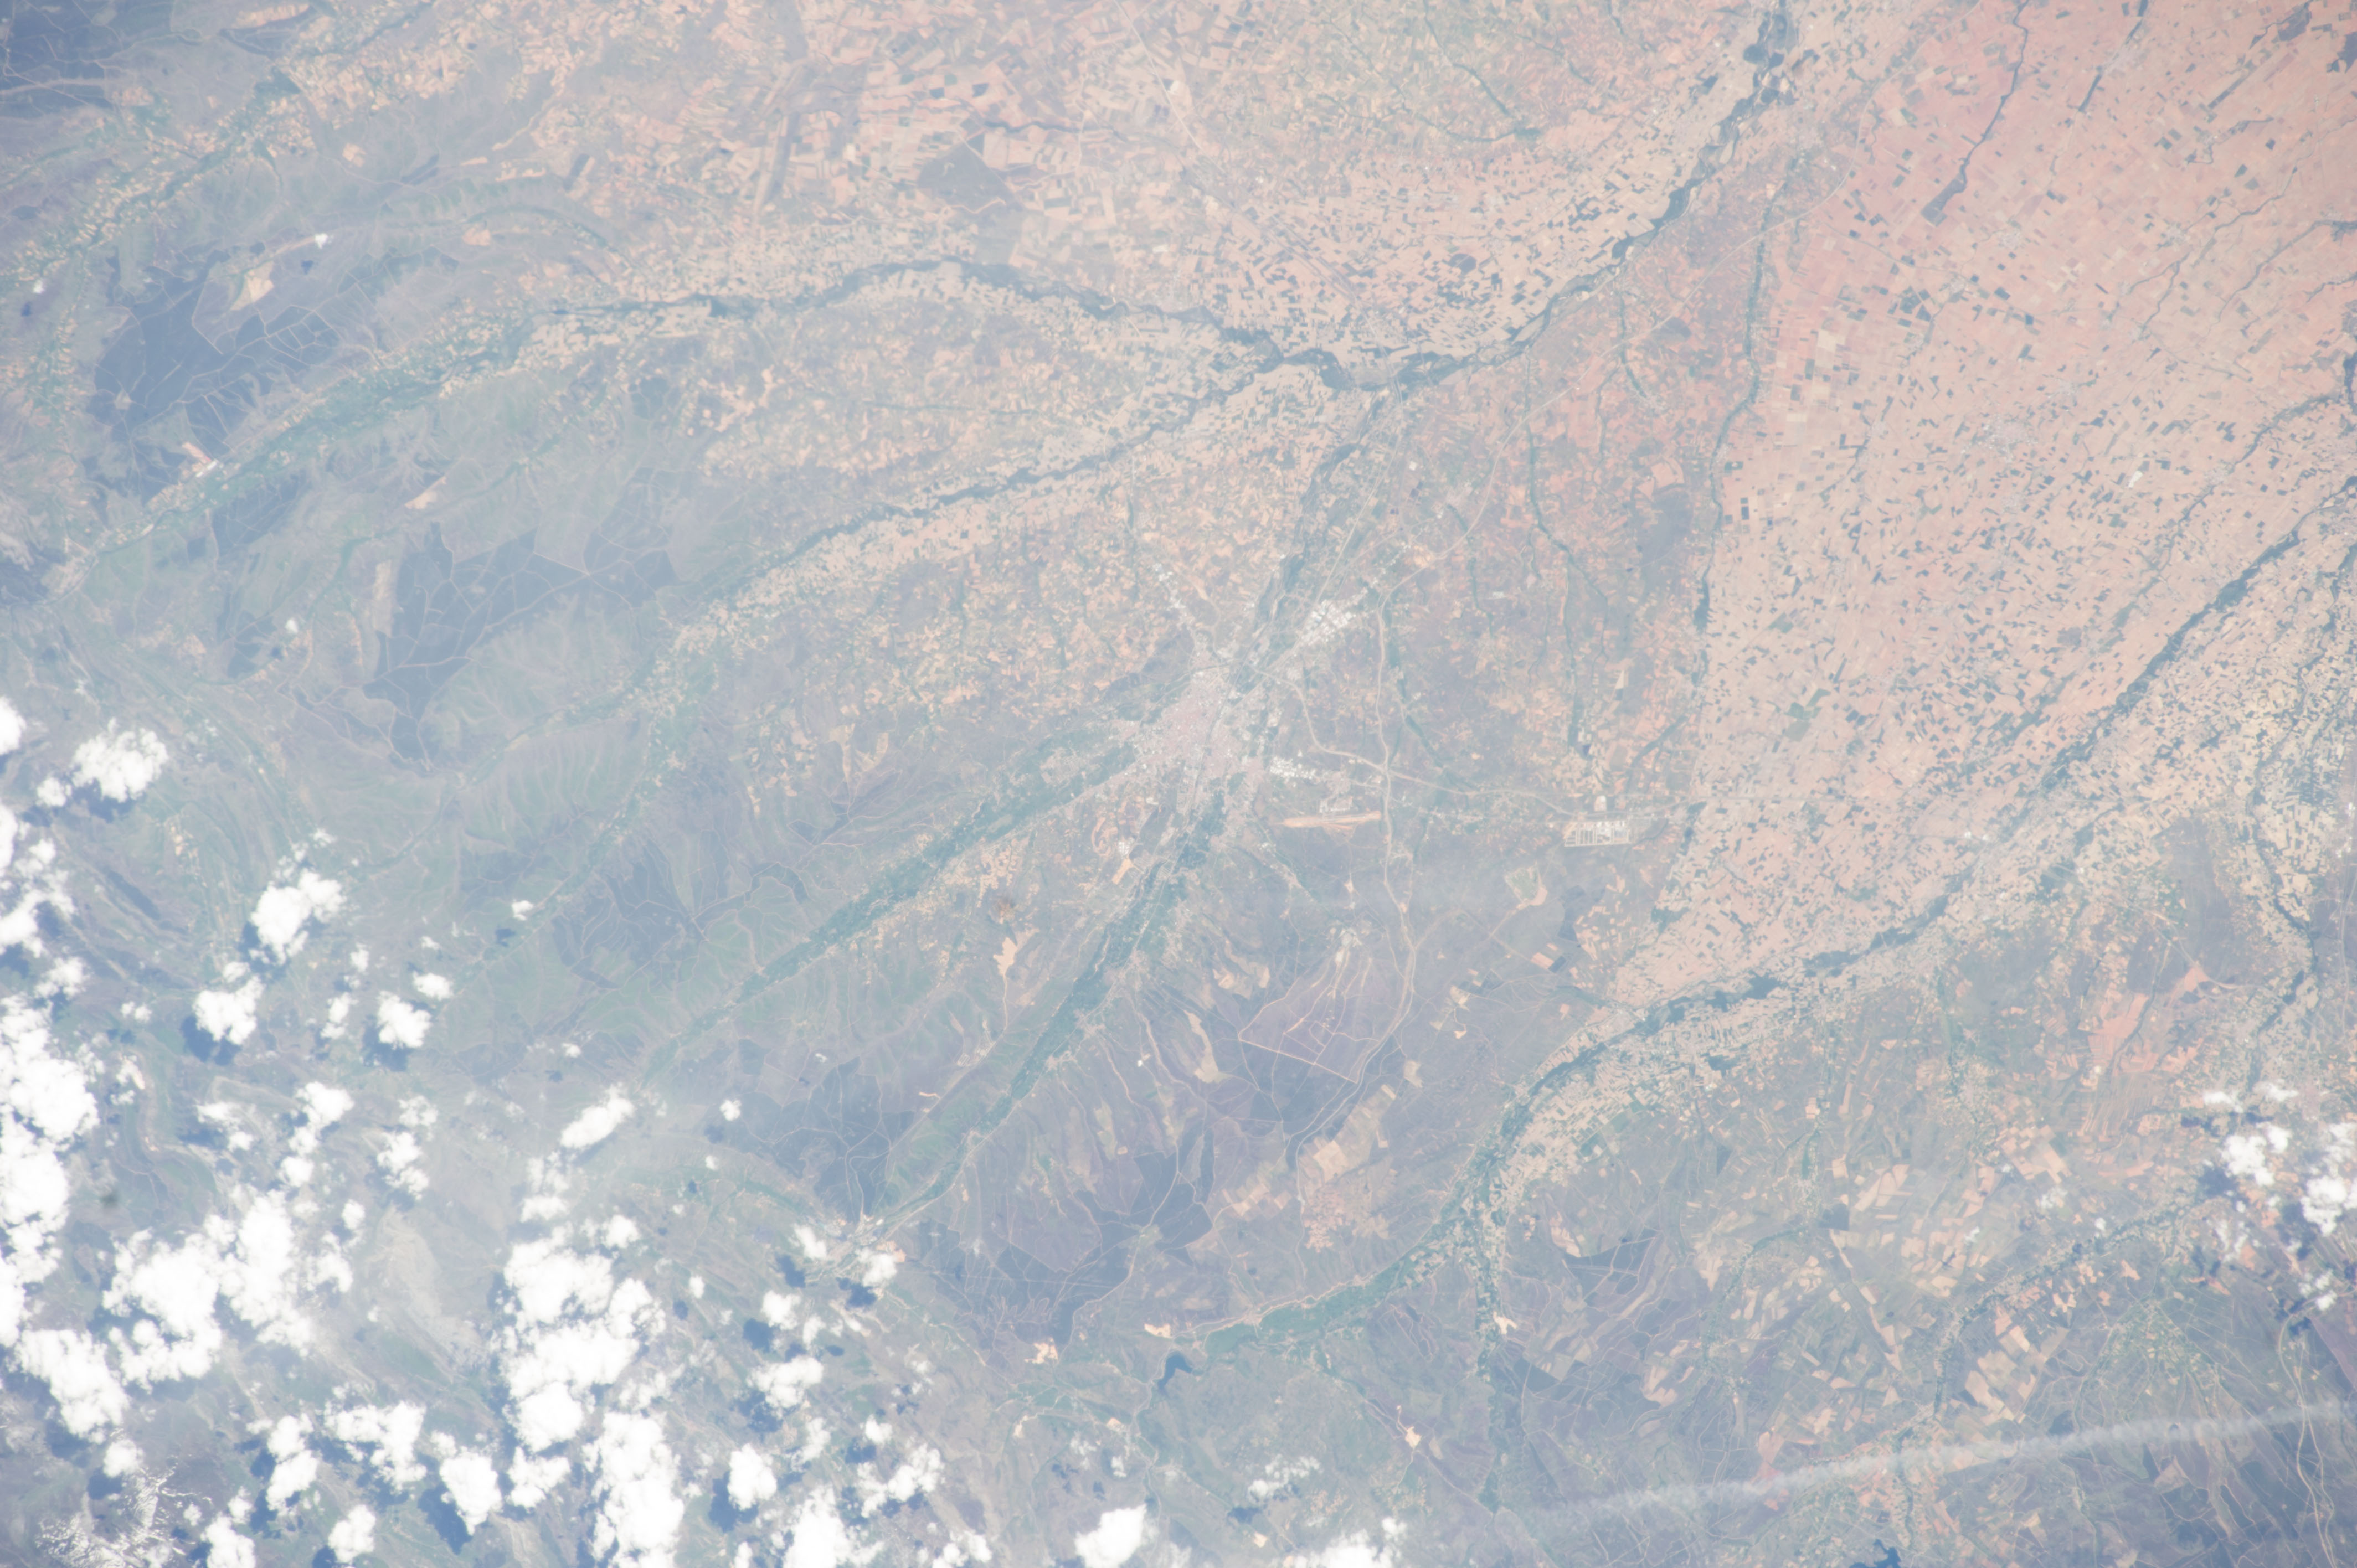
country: SPAIN
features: LEON, PALOMA RIVER
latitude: 42.6
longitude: -5.6
